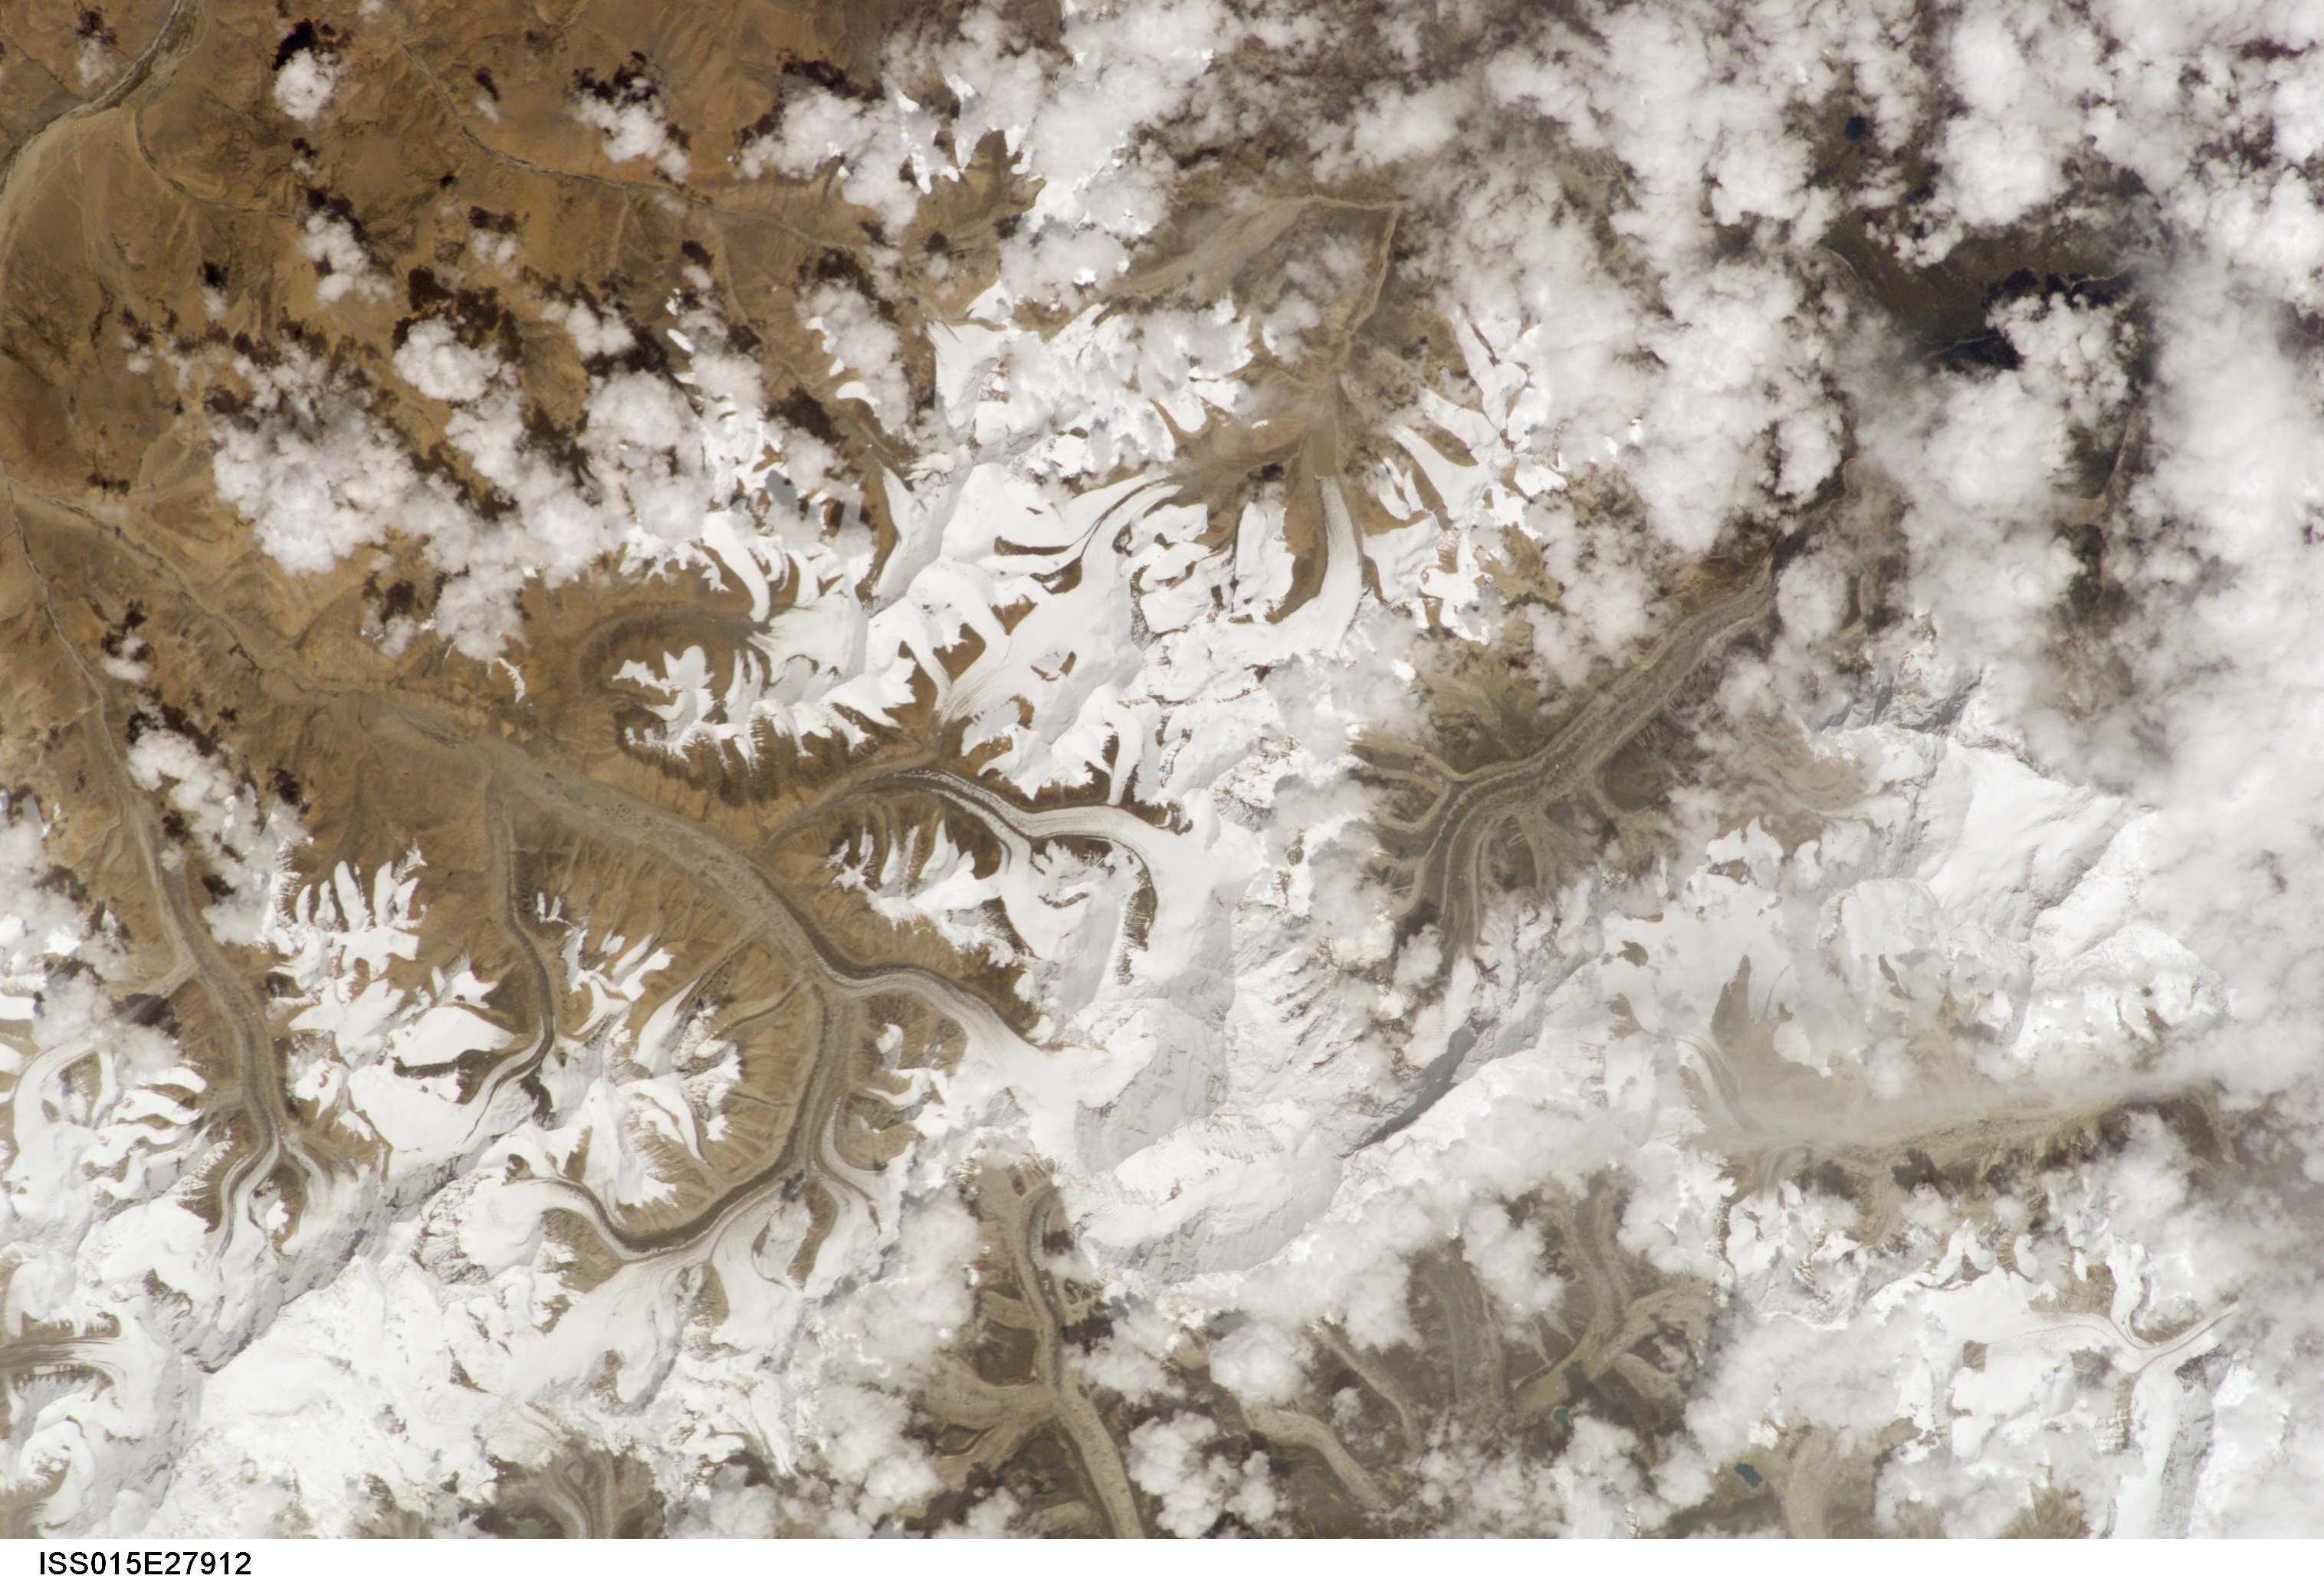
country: CHINA
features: C. HIMALAYA MTS., V. GLACIERS
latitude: 28.0
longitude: 87.0
